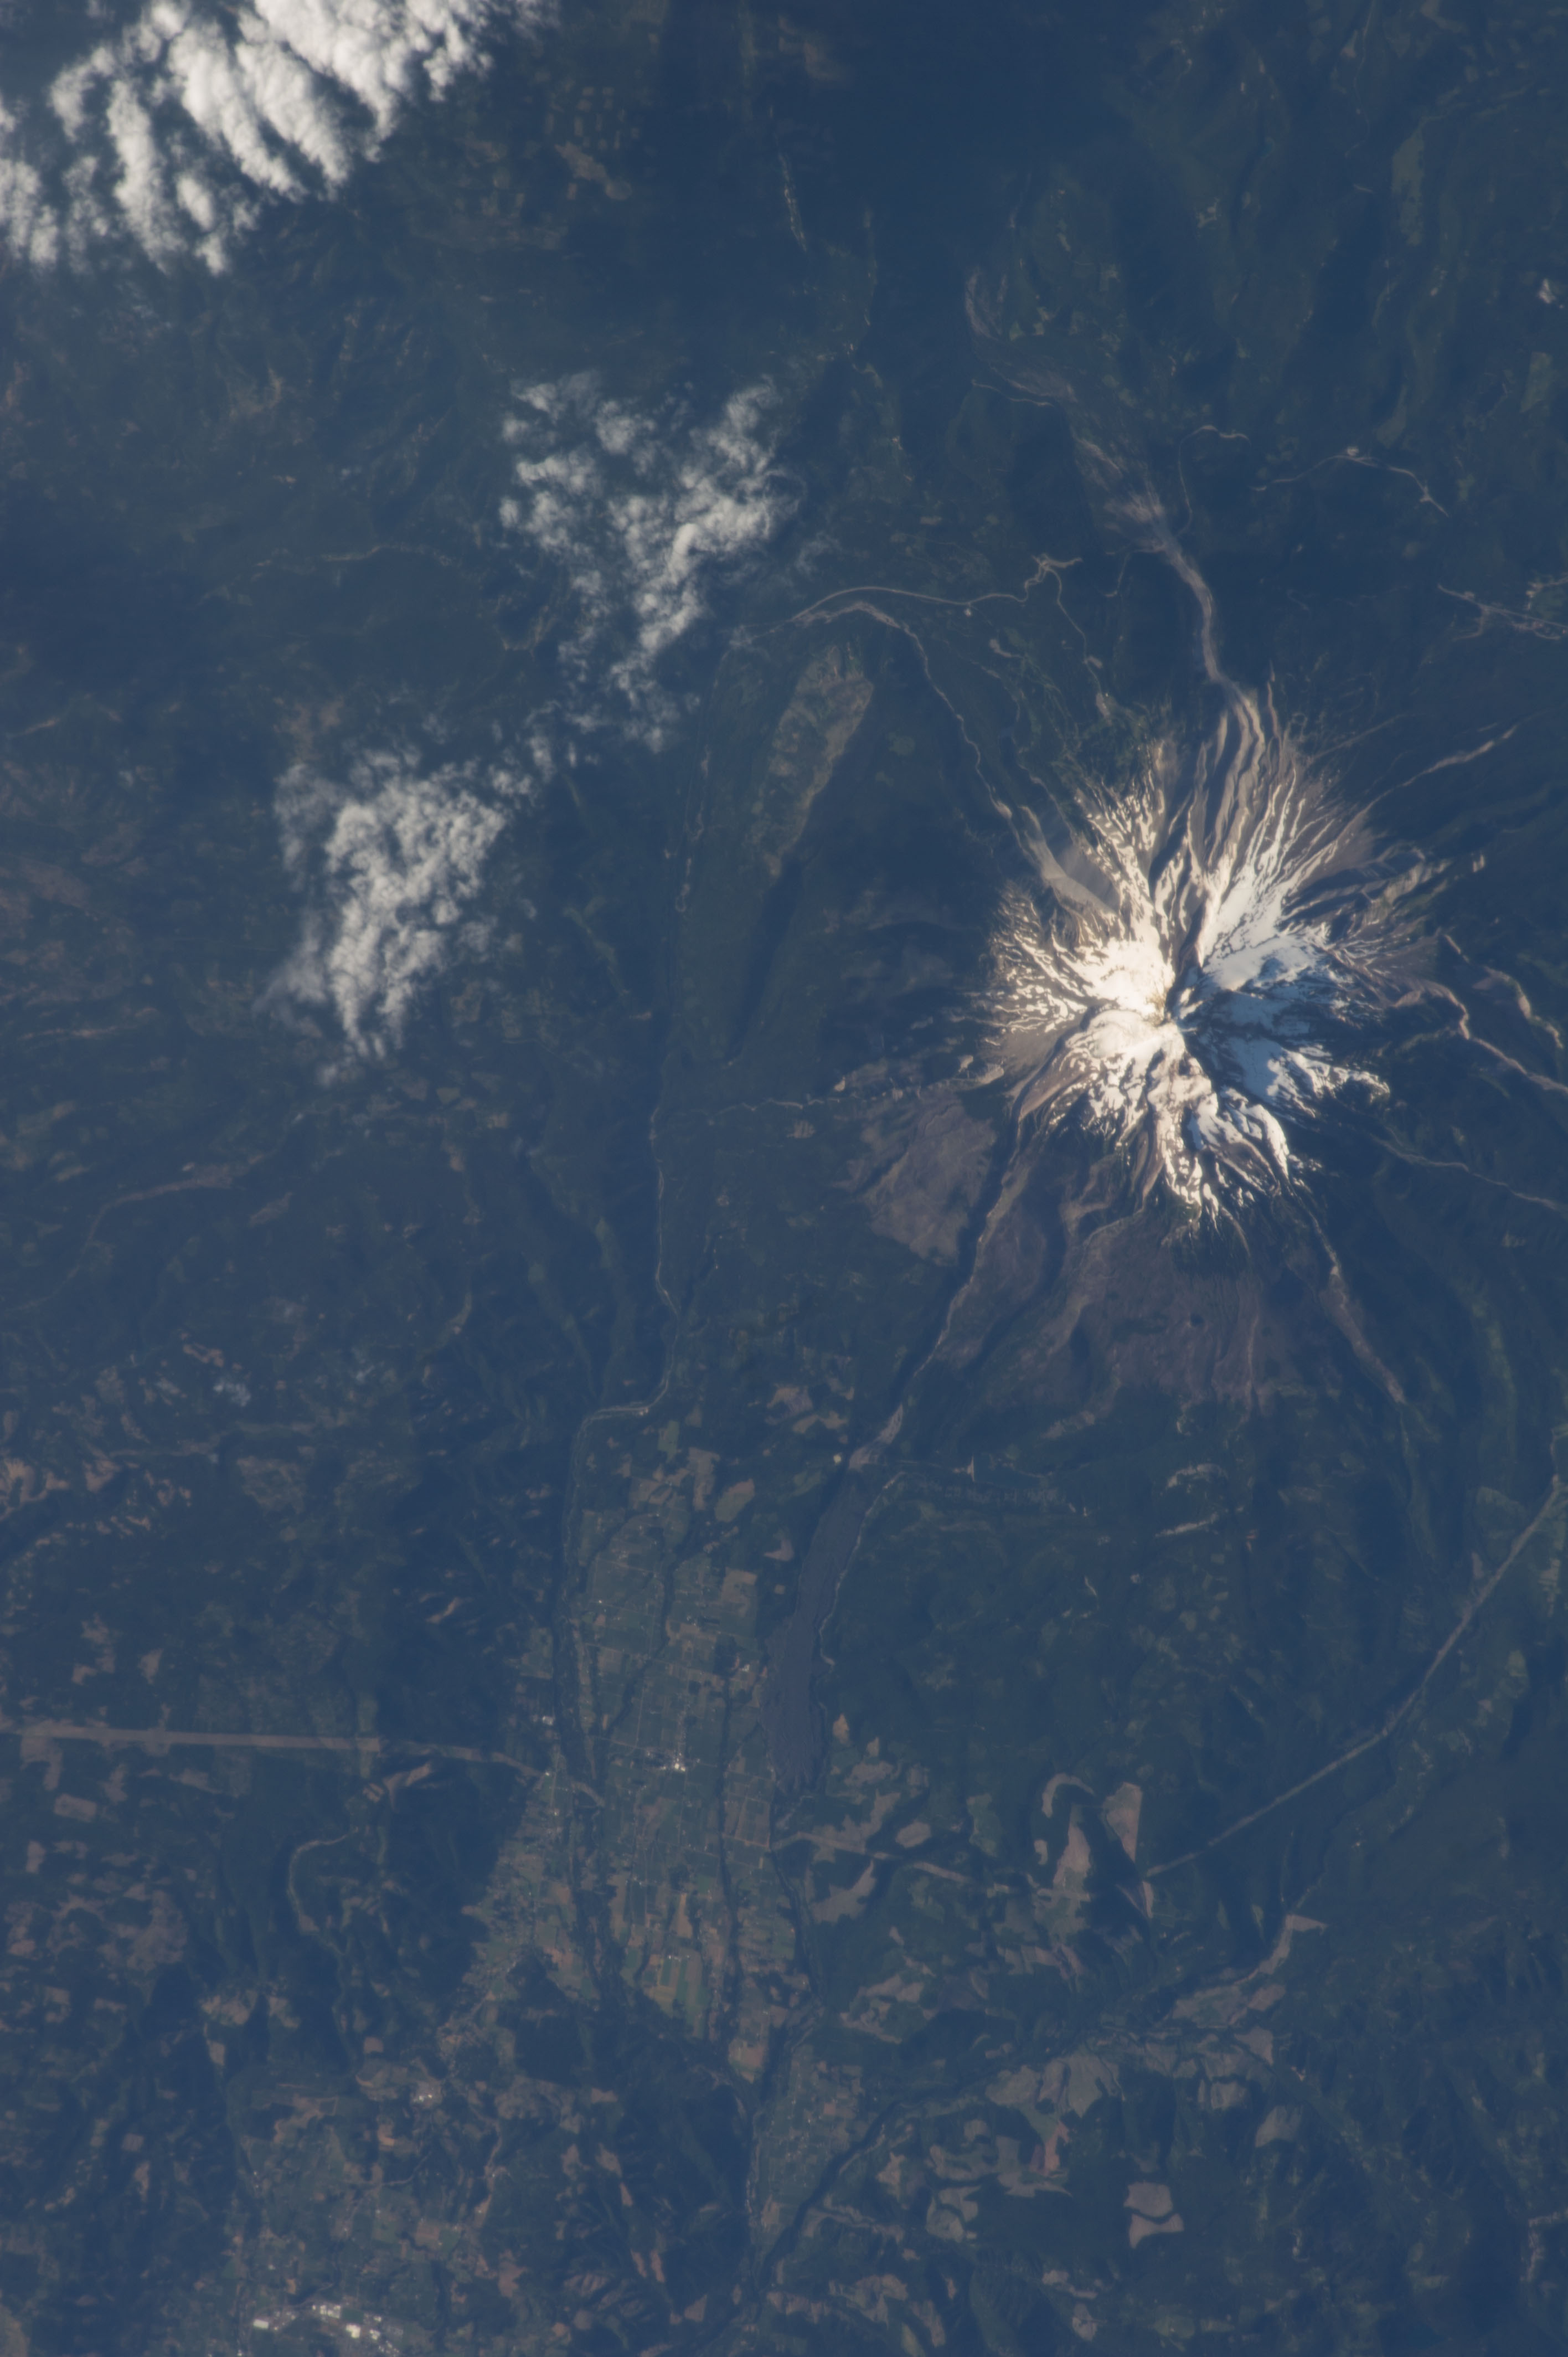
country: USA-OREGON
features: MT. HOOD
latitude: 45.4
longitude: -121.9
